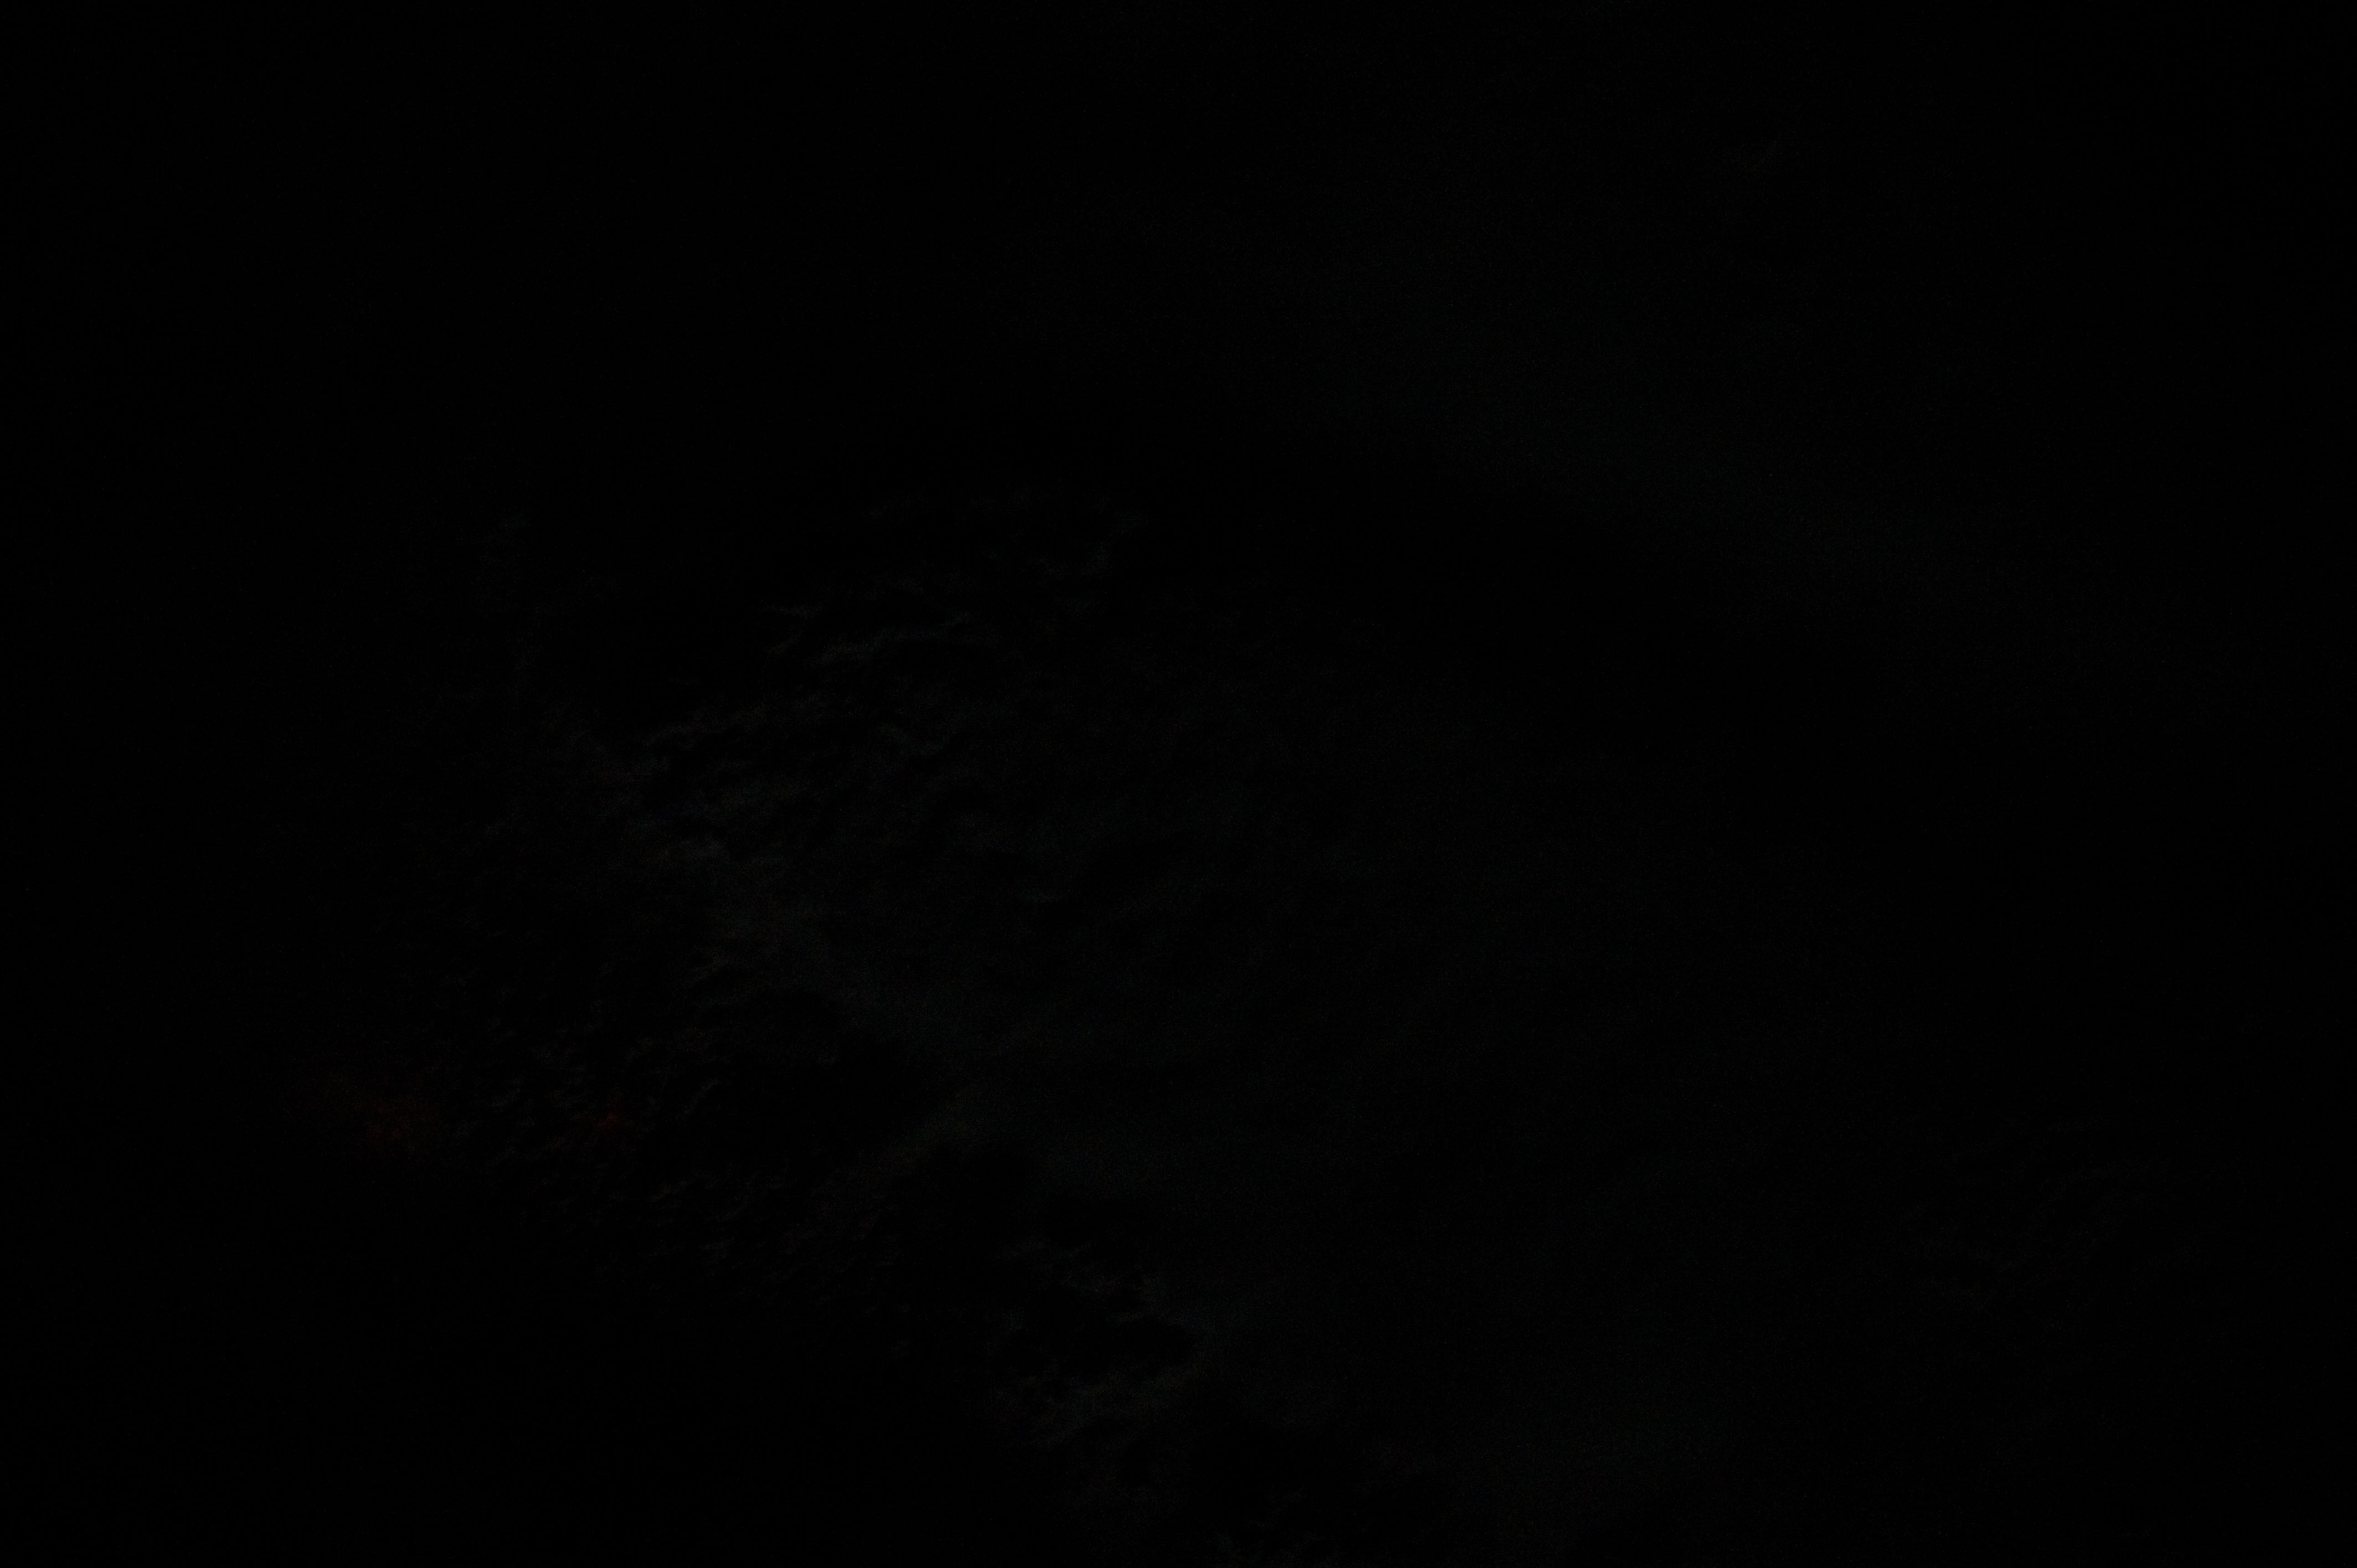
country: USA-OKLAHOMA
